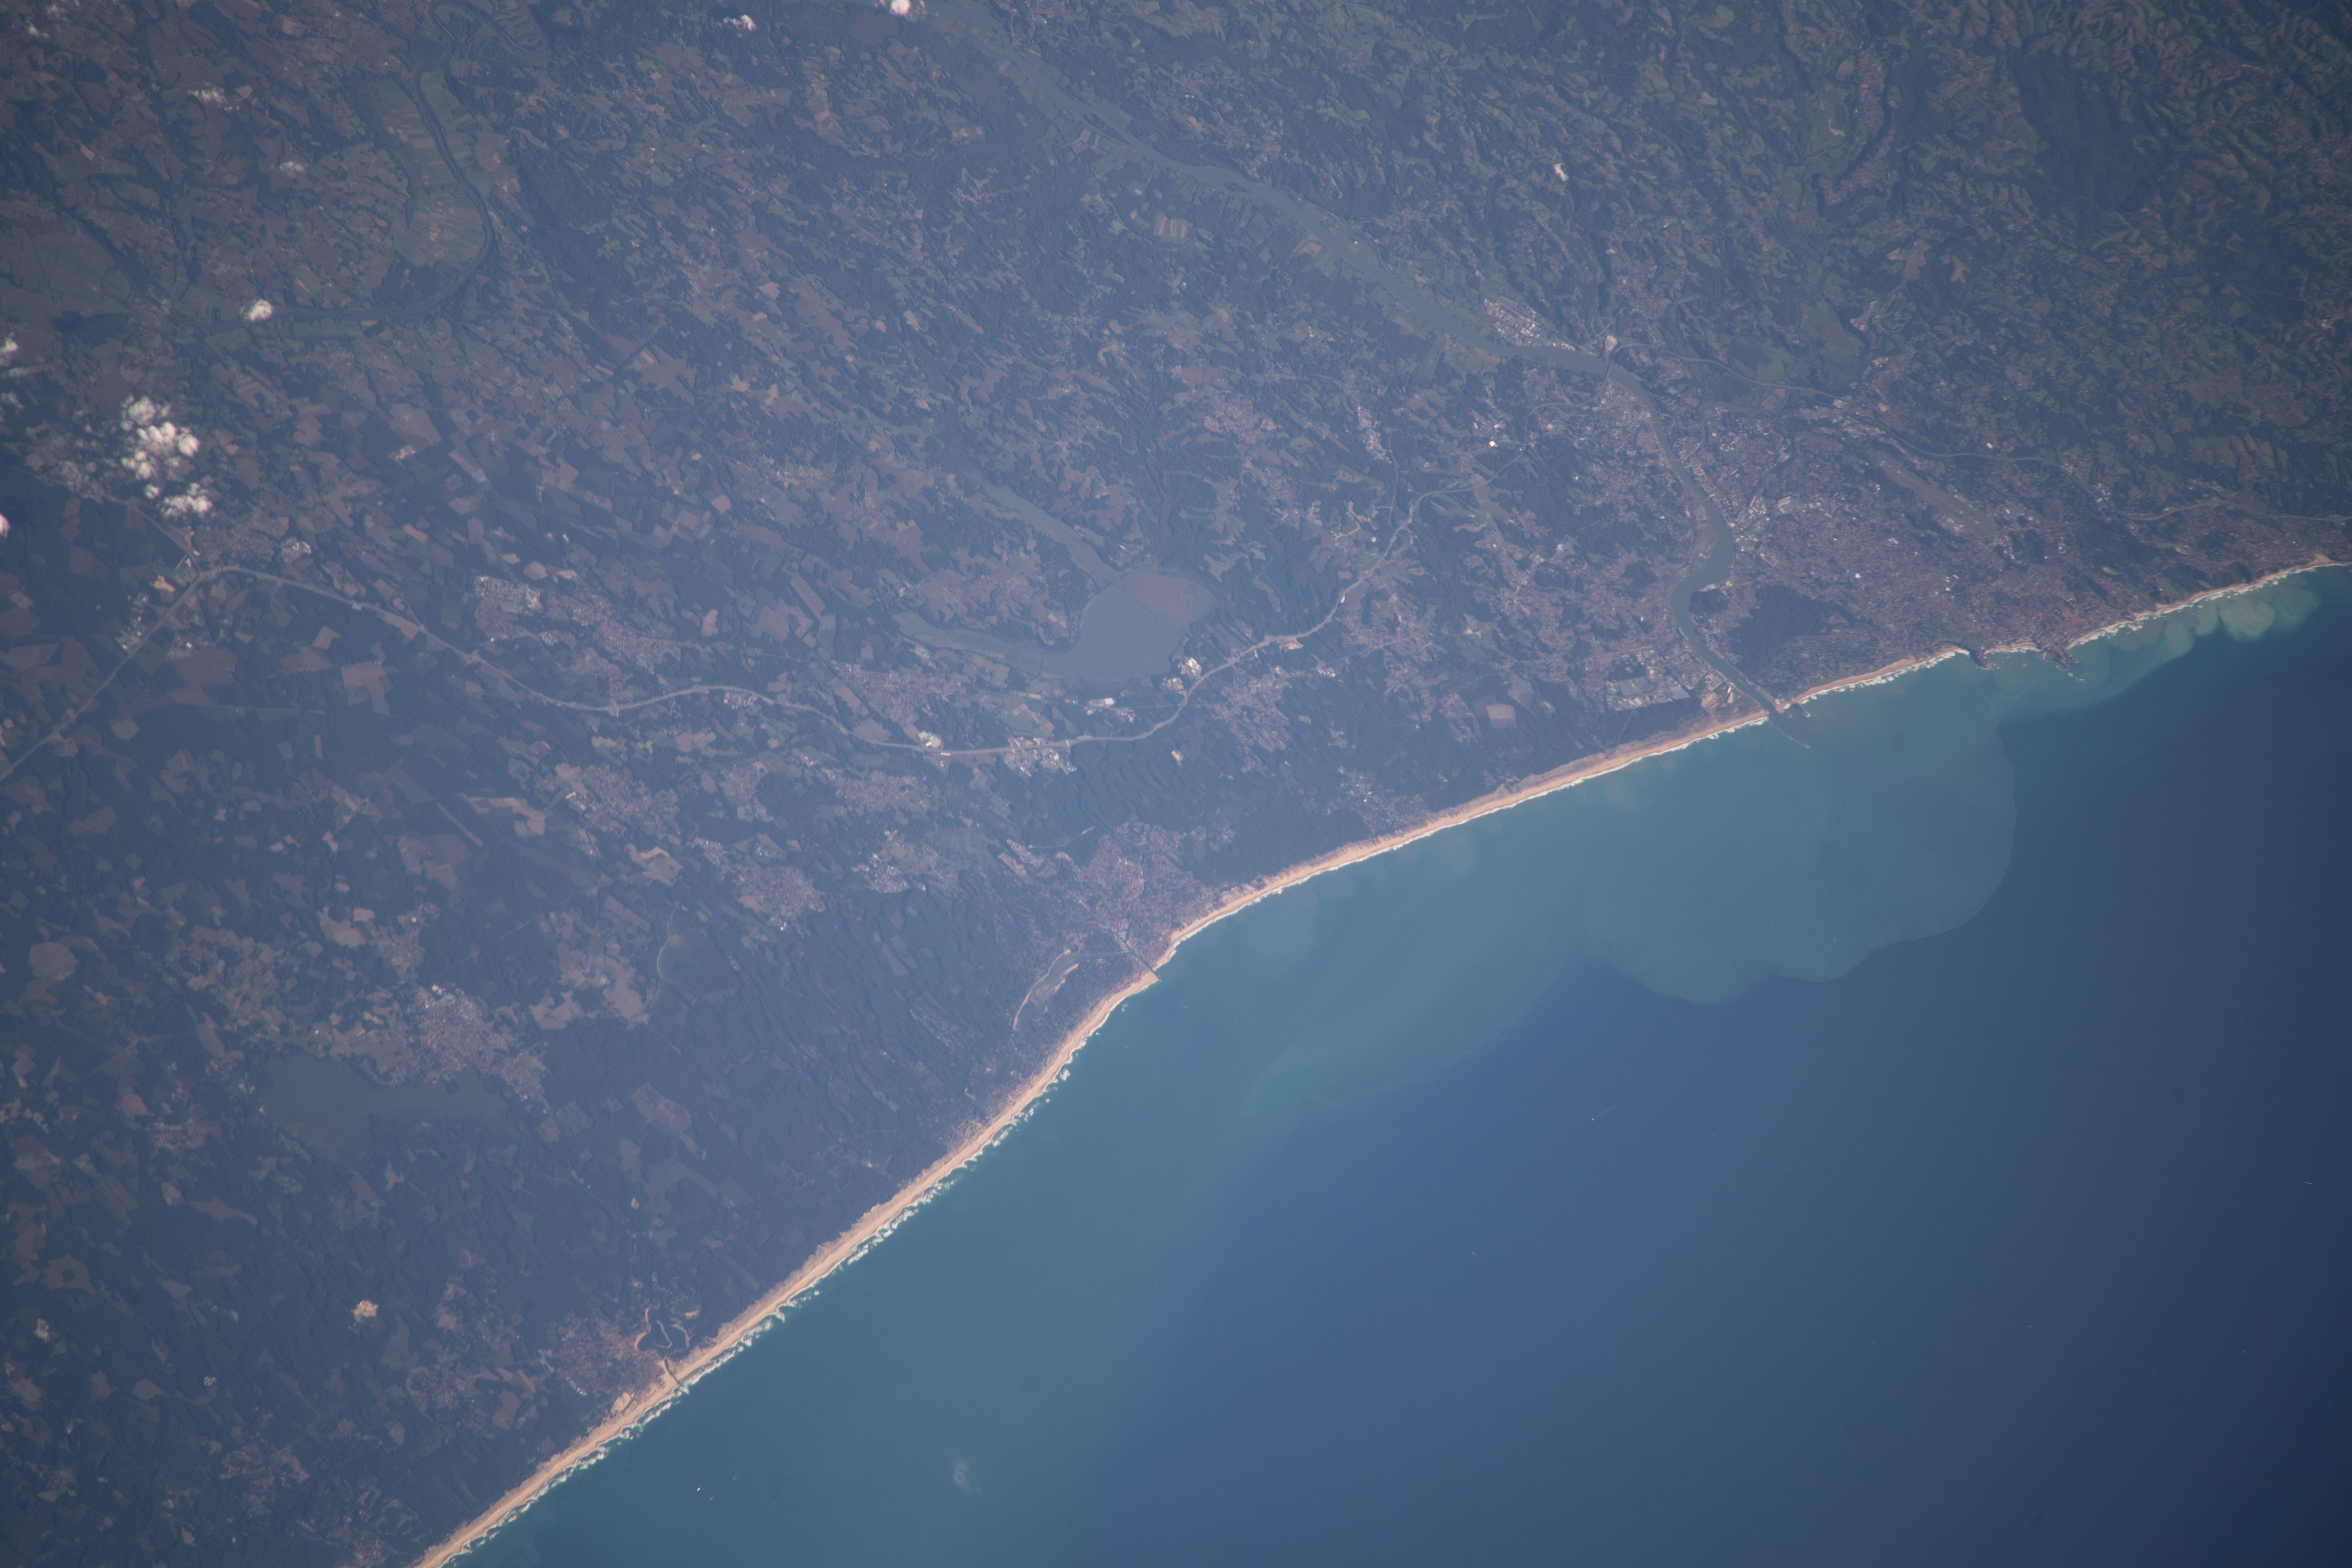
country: FRANCE
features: BAY OF BISCAY,BIARRITZ,CAPBRETON,AQUITAINE
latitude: 43.6
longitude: -1.4
